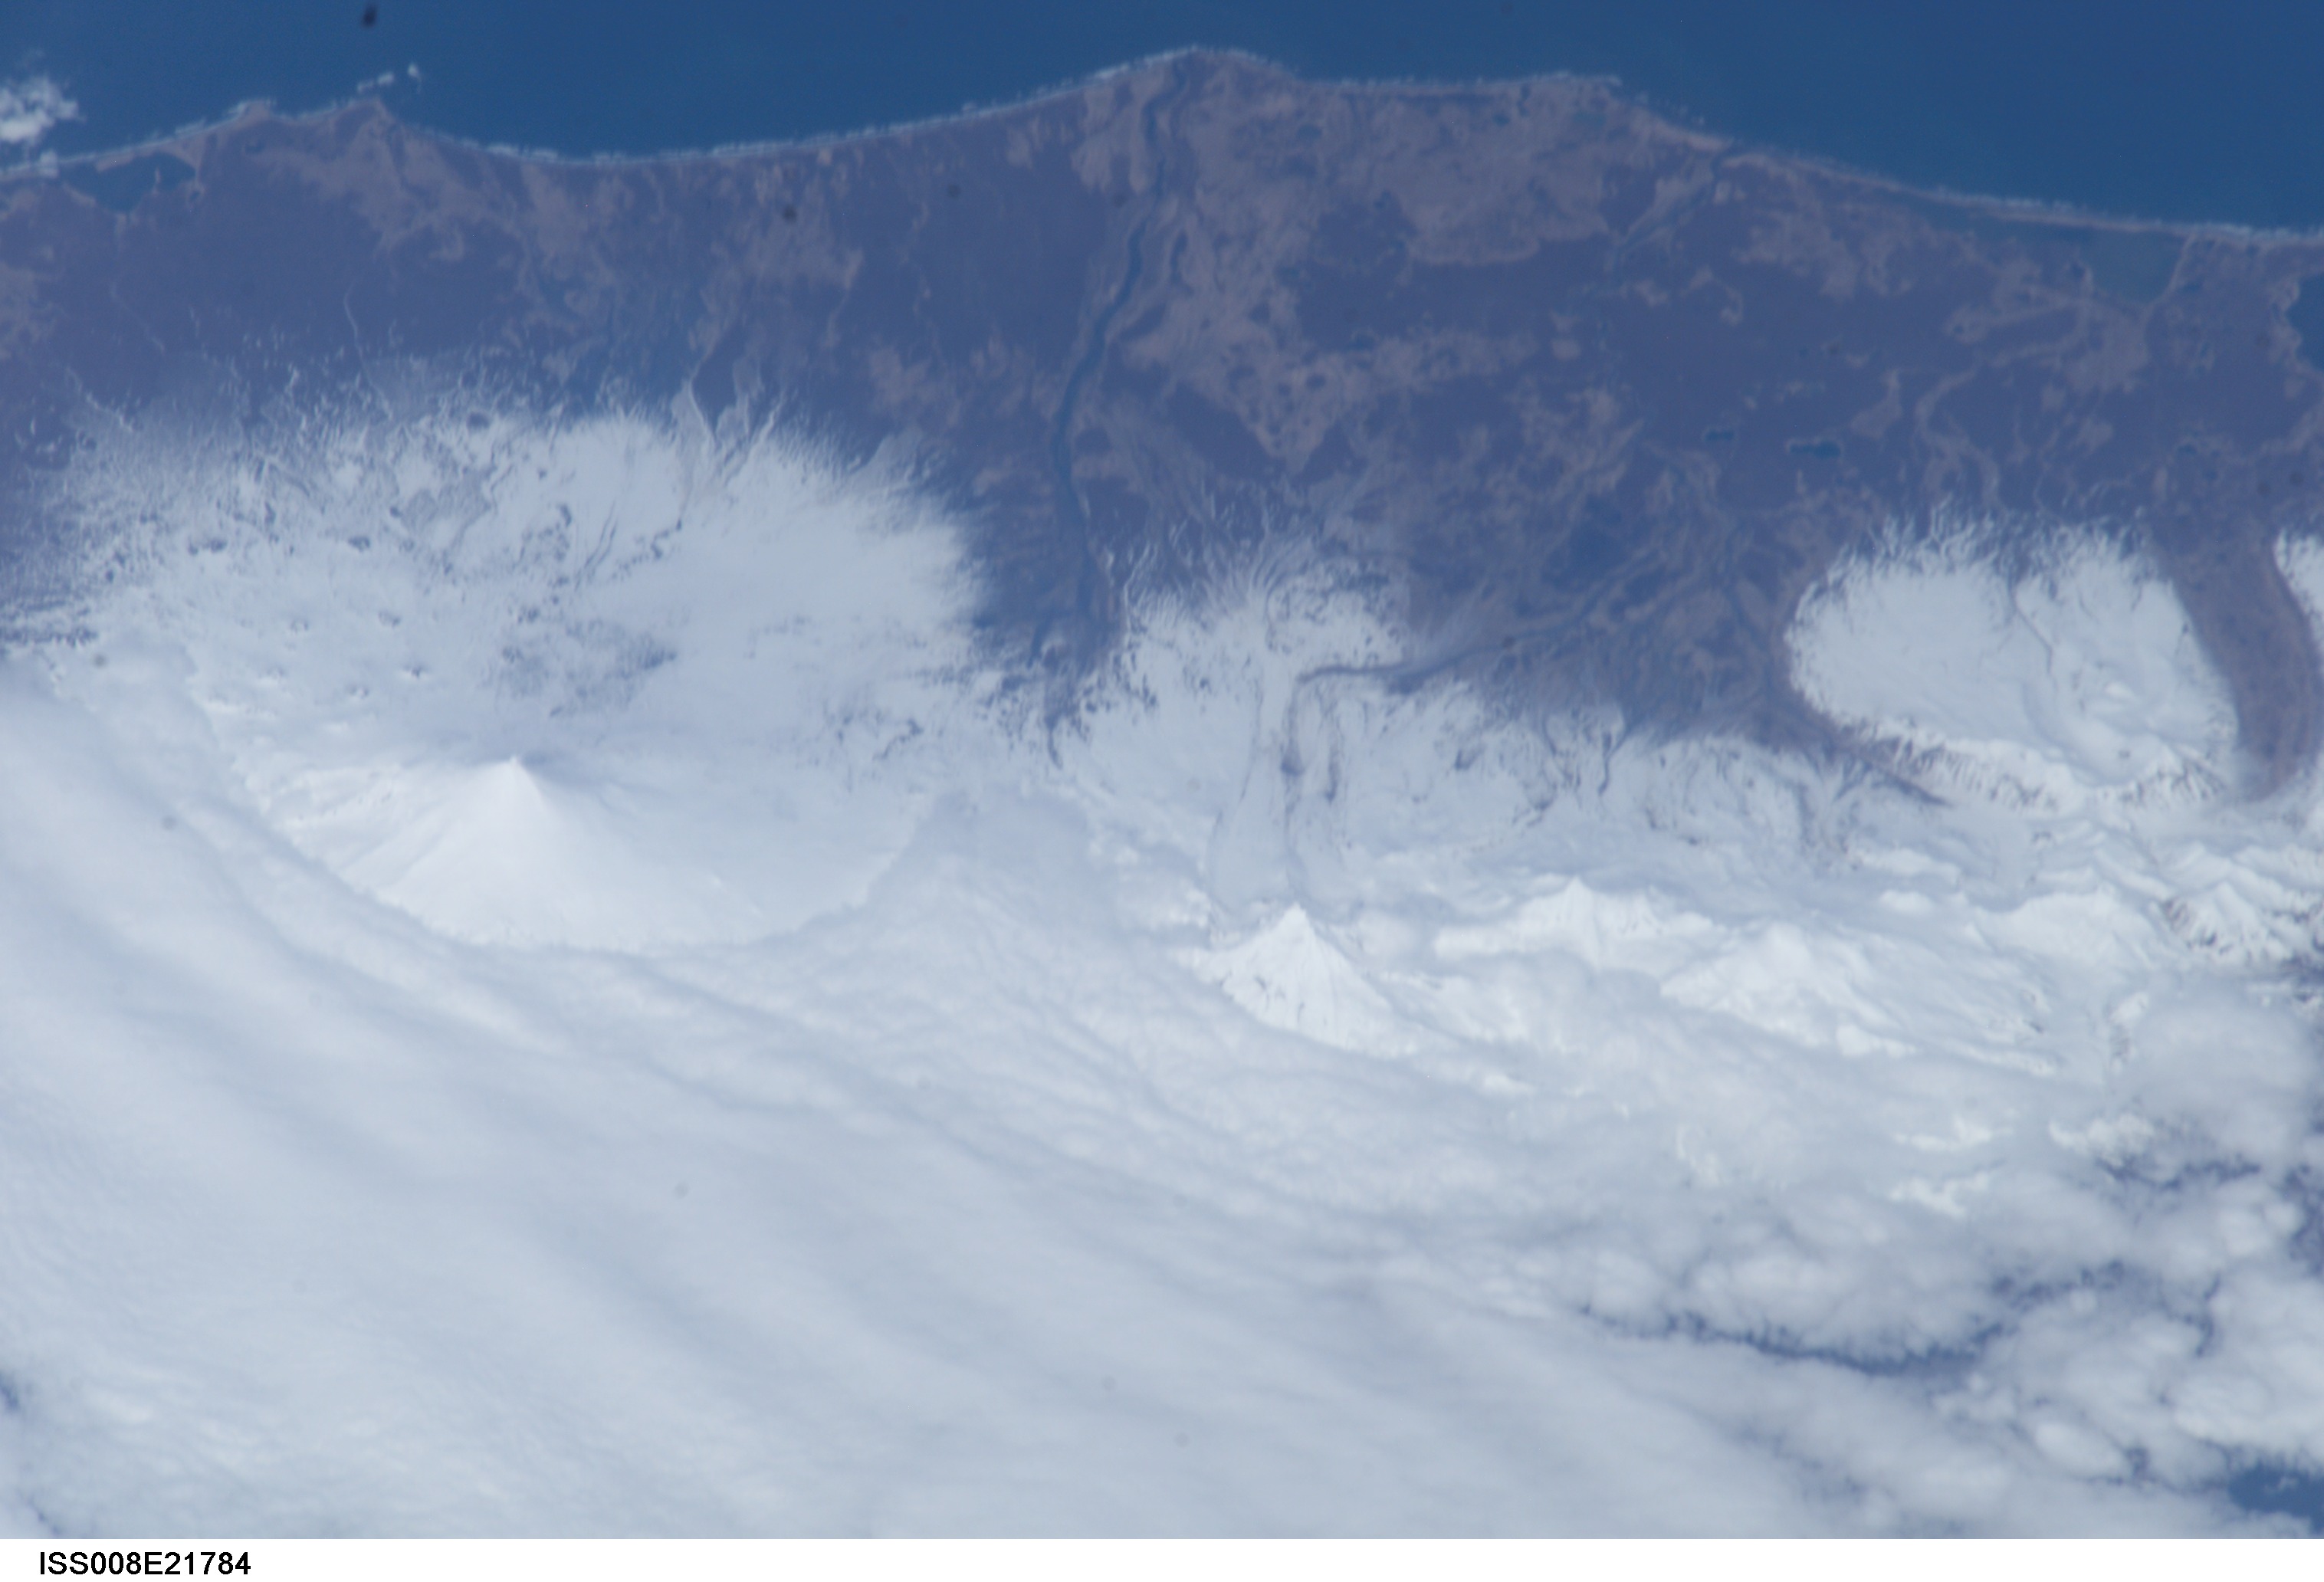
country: USA-ALASKA
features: NORTH UNIMAK ISLAND COAST
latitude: 55.0
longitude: -164.0
